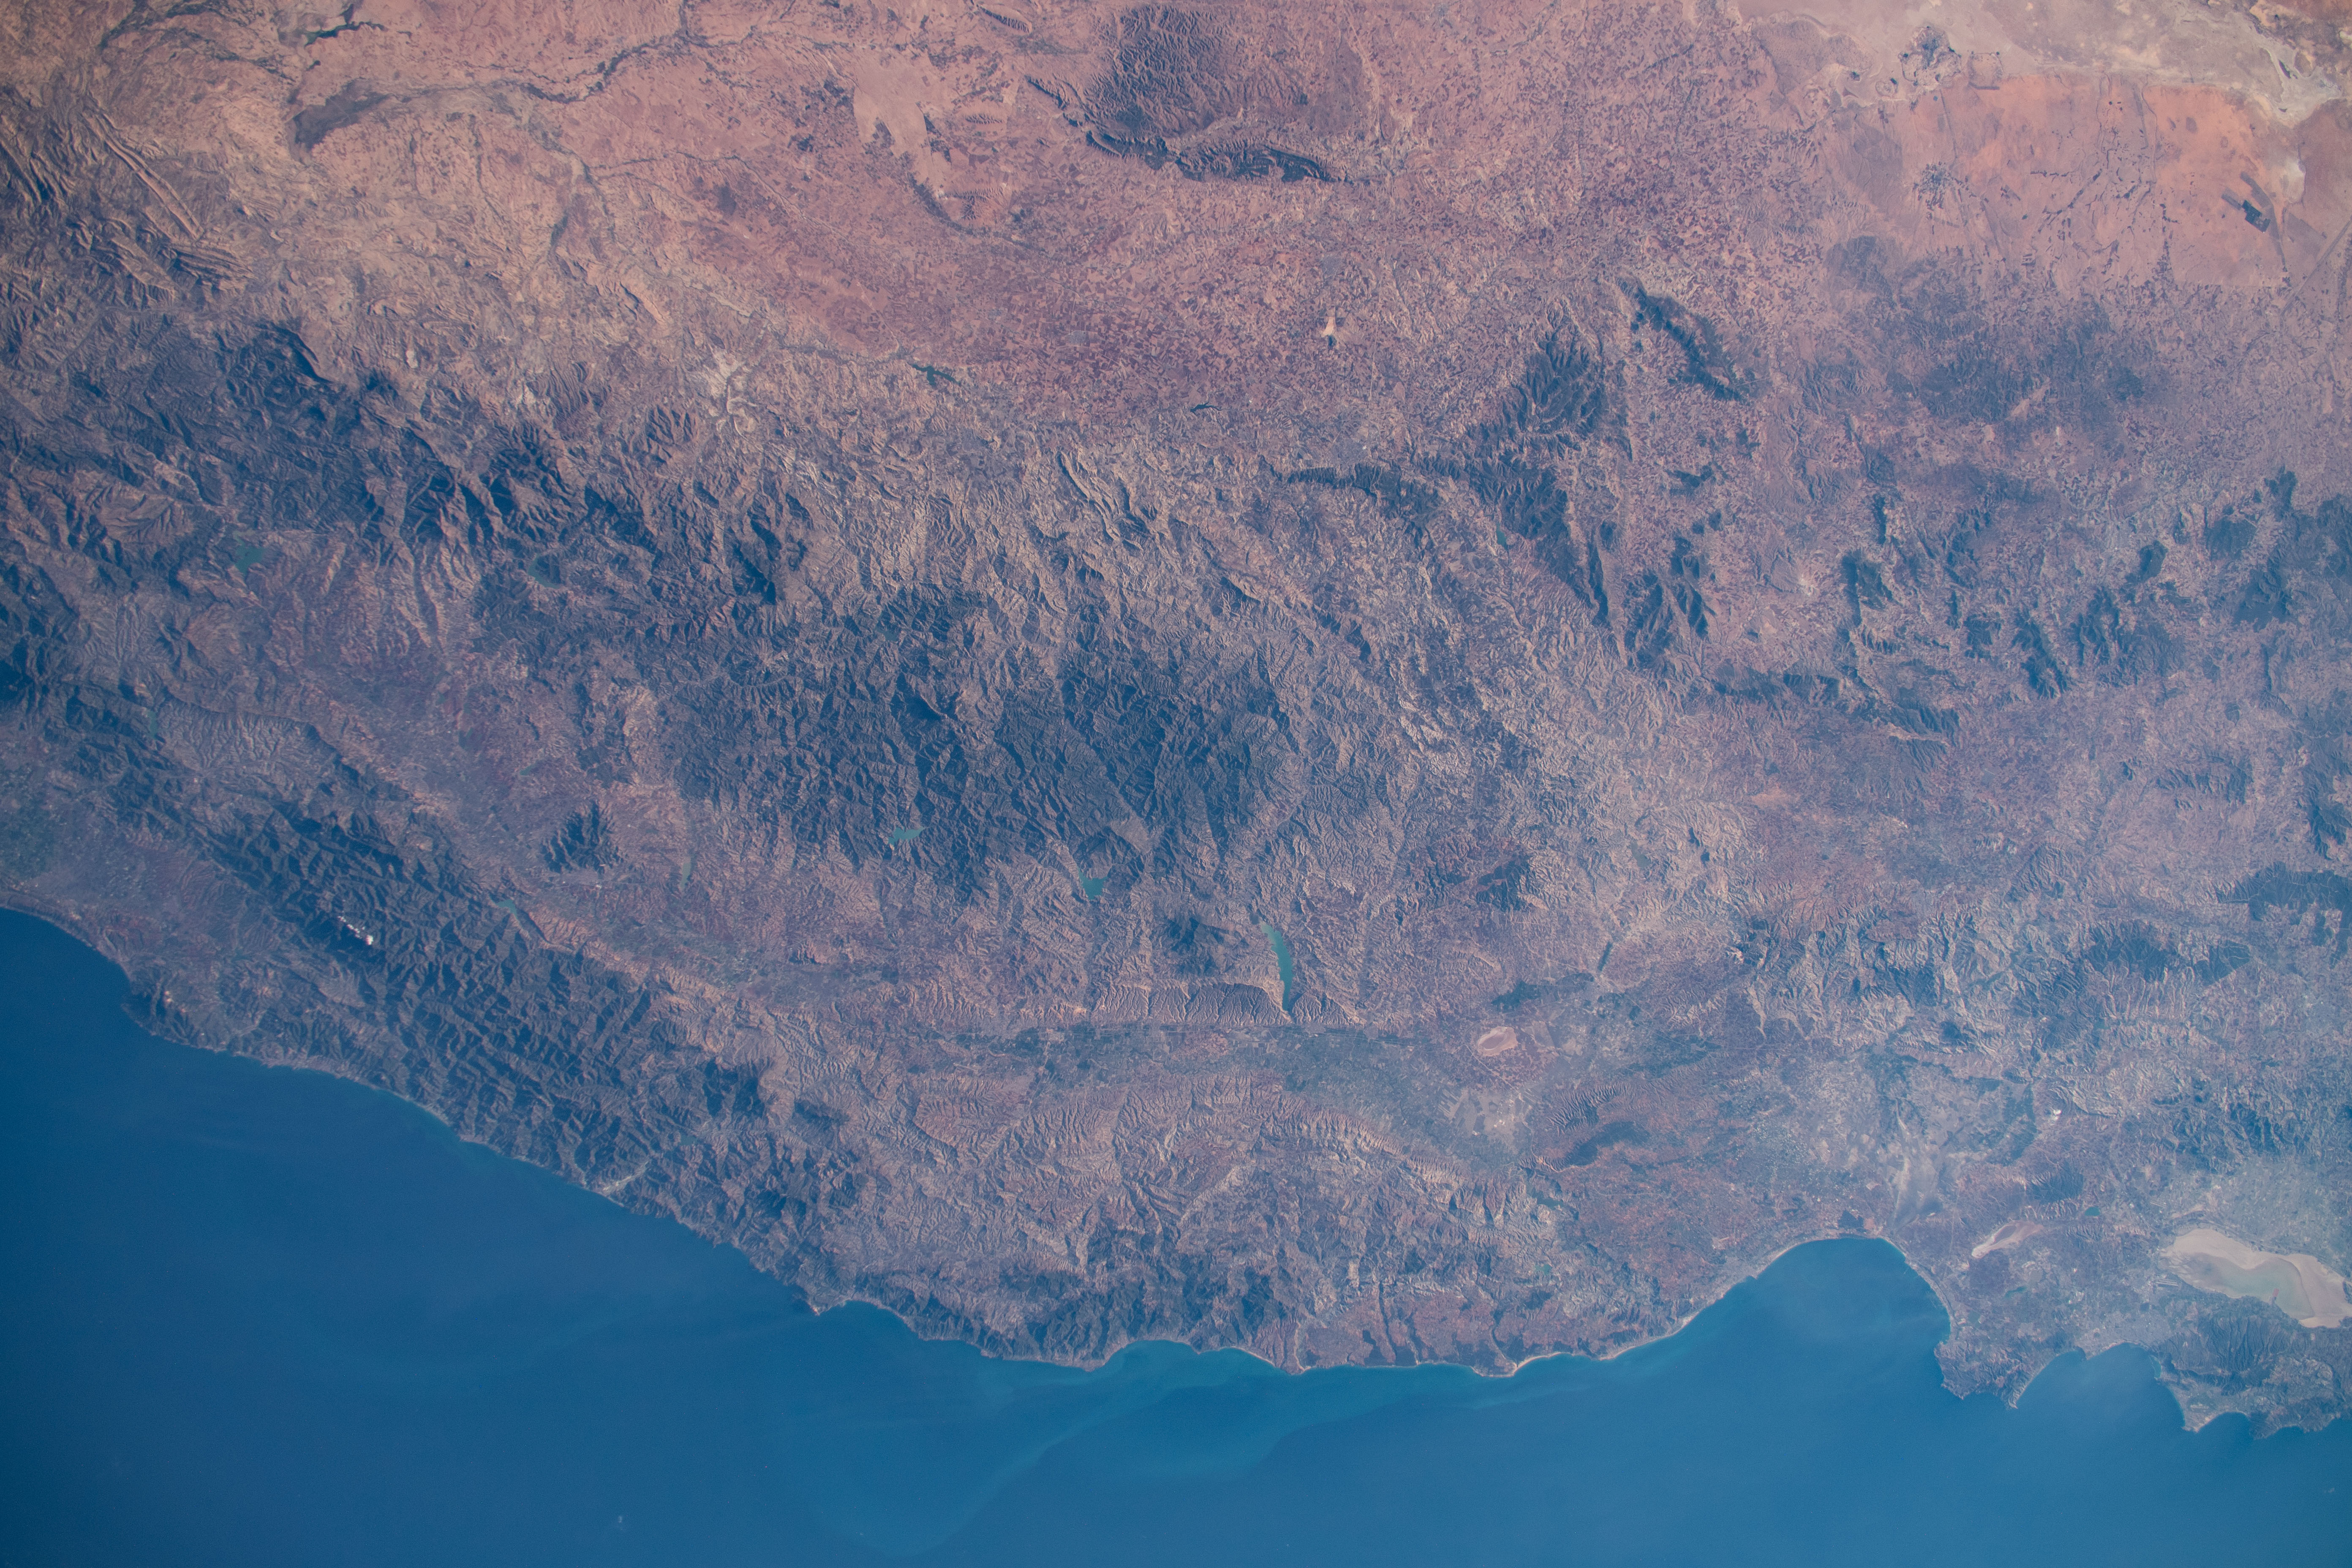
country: ALGERIA
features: ATLAS TELLIEN MOUNTAINS, ORAN
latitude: 35.5
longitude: 1.0
